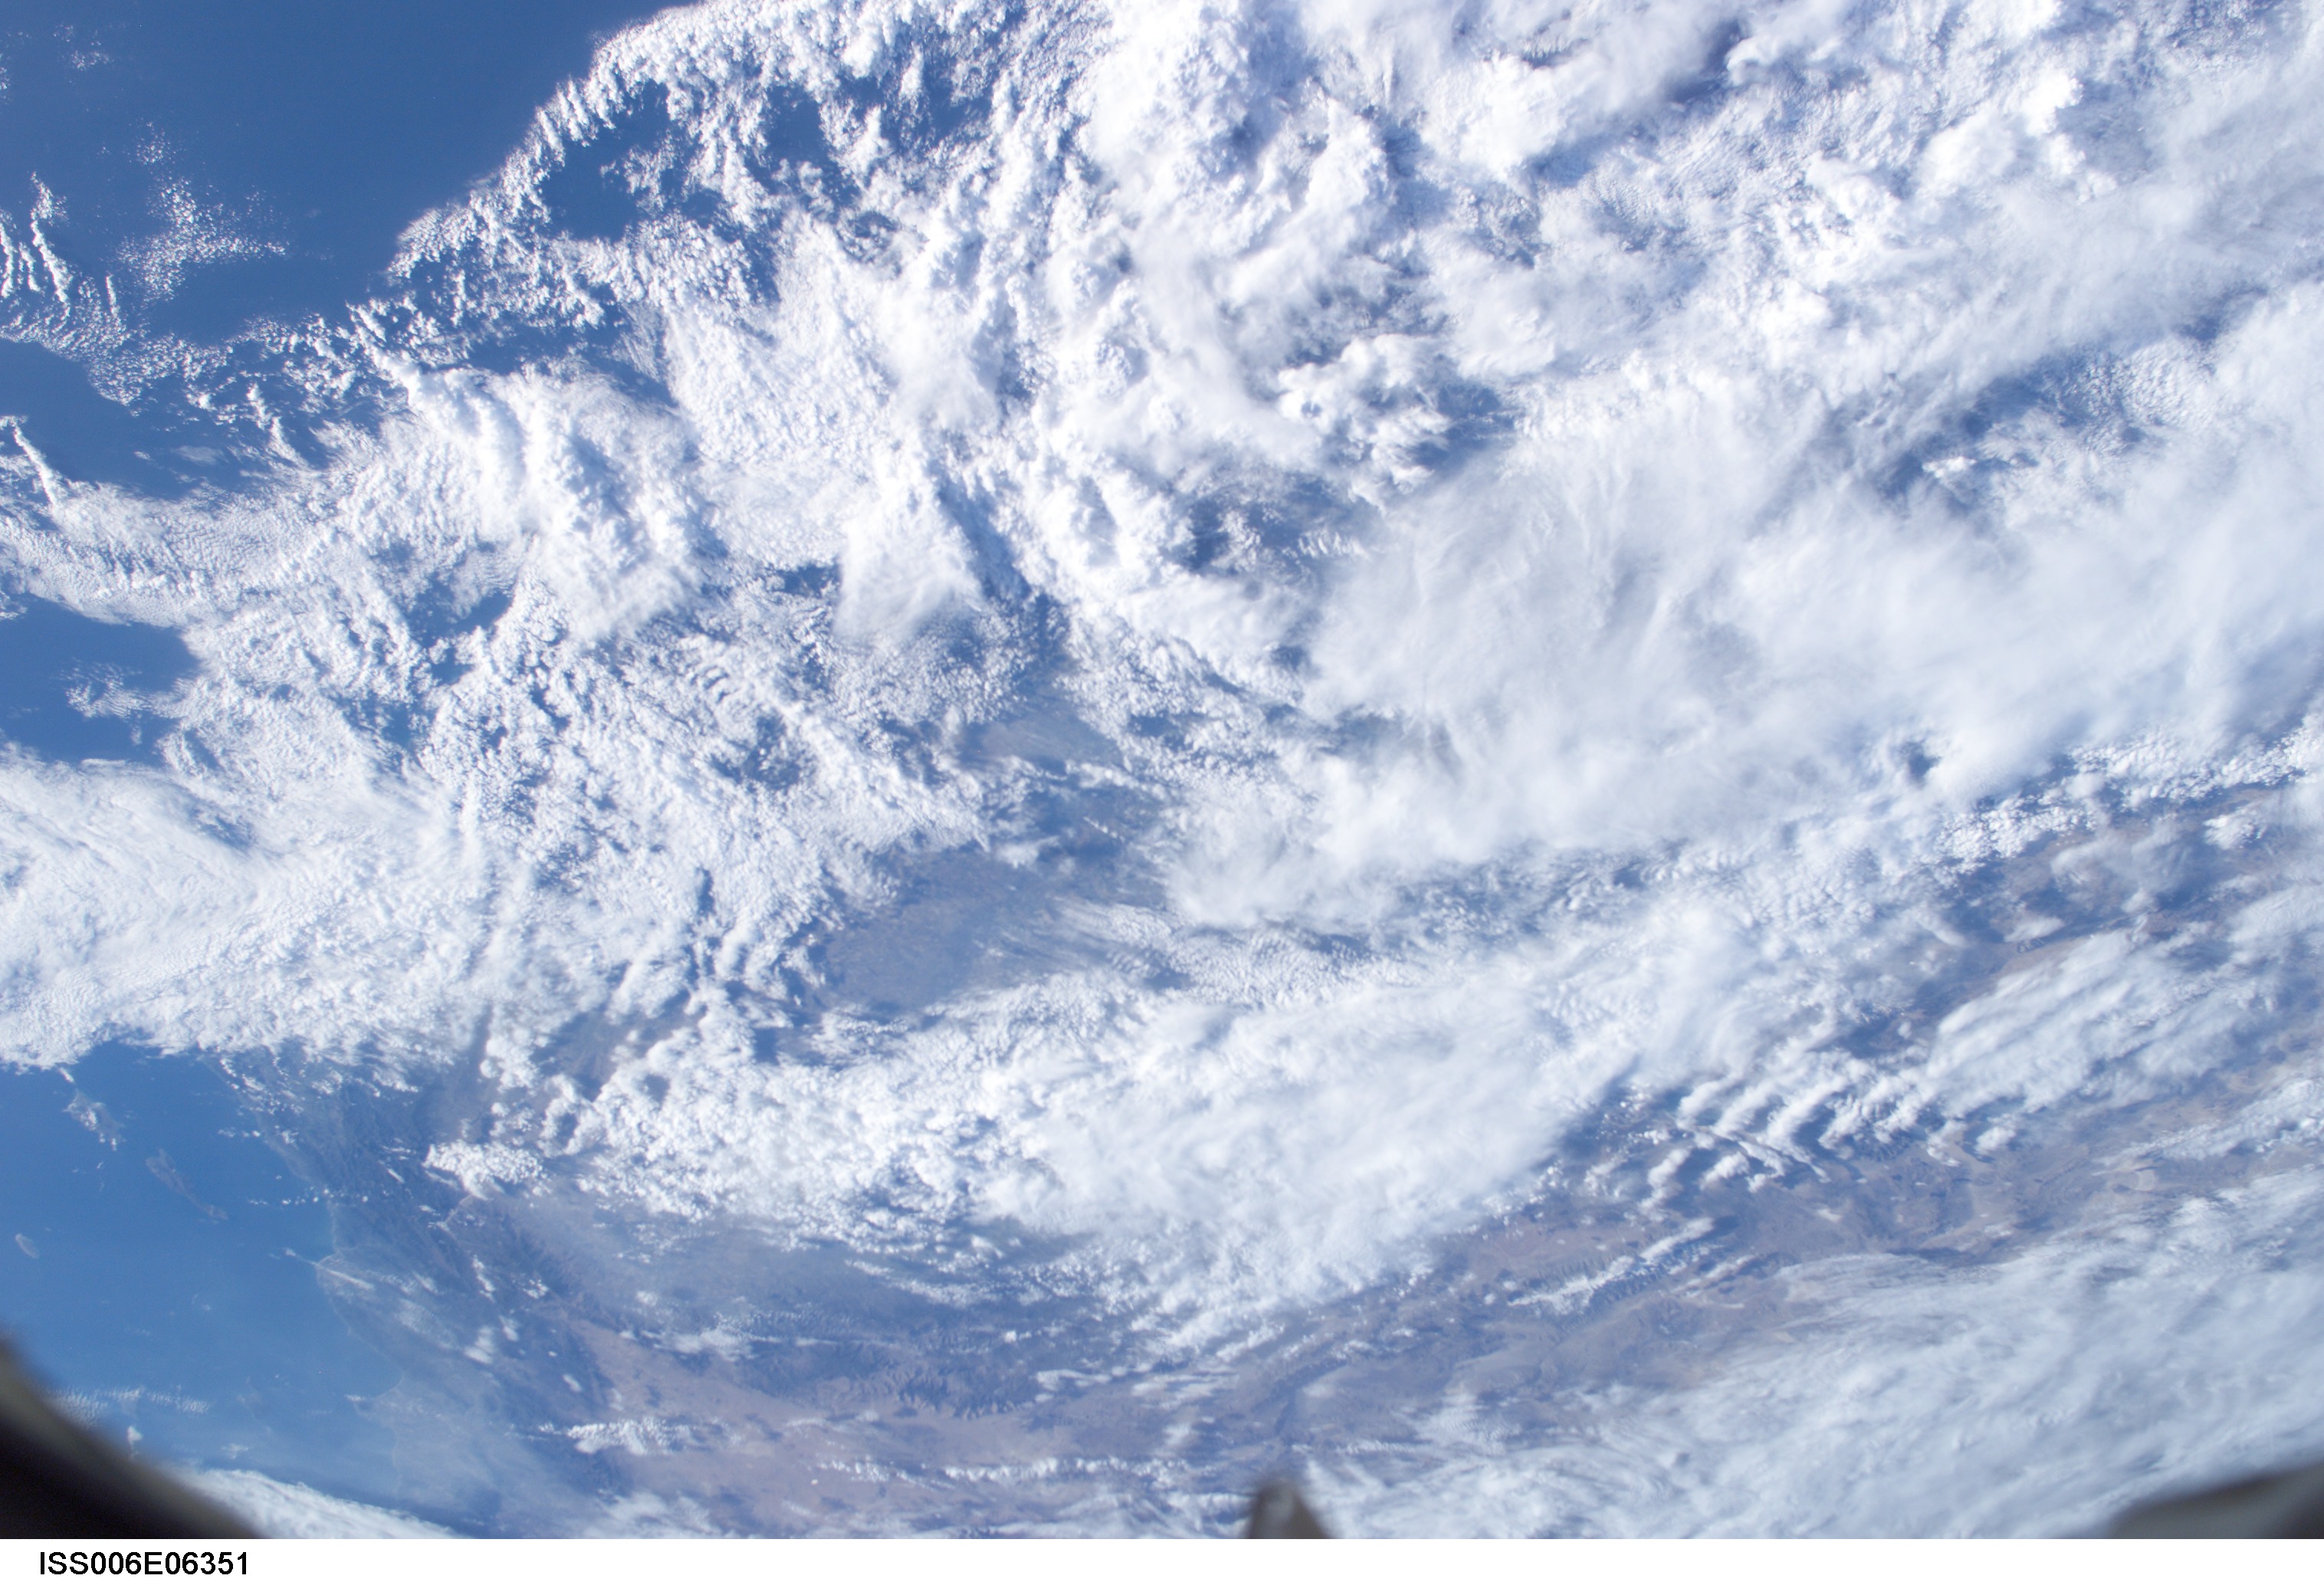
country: USA-CALIFORNIA
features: CLOUDS, SANTA BARBARA CHANNEL, MOJAVE
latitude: 35.5
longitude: -118.0
